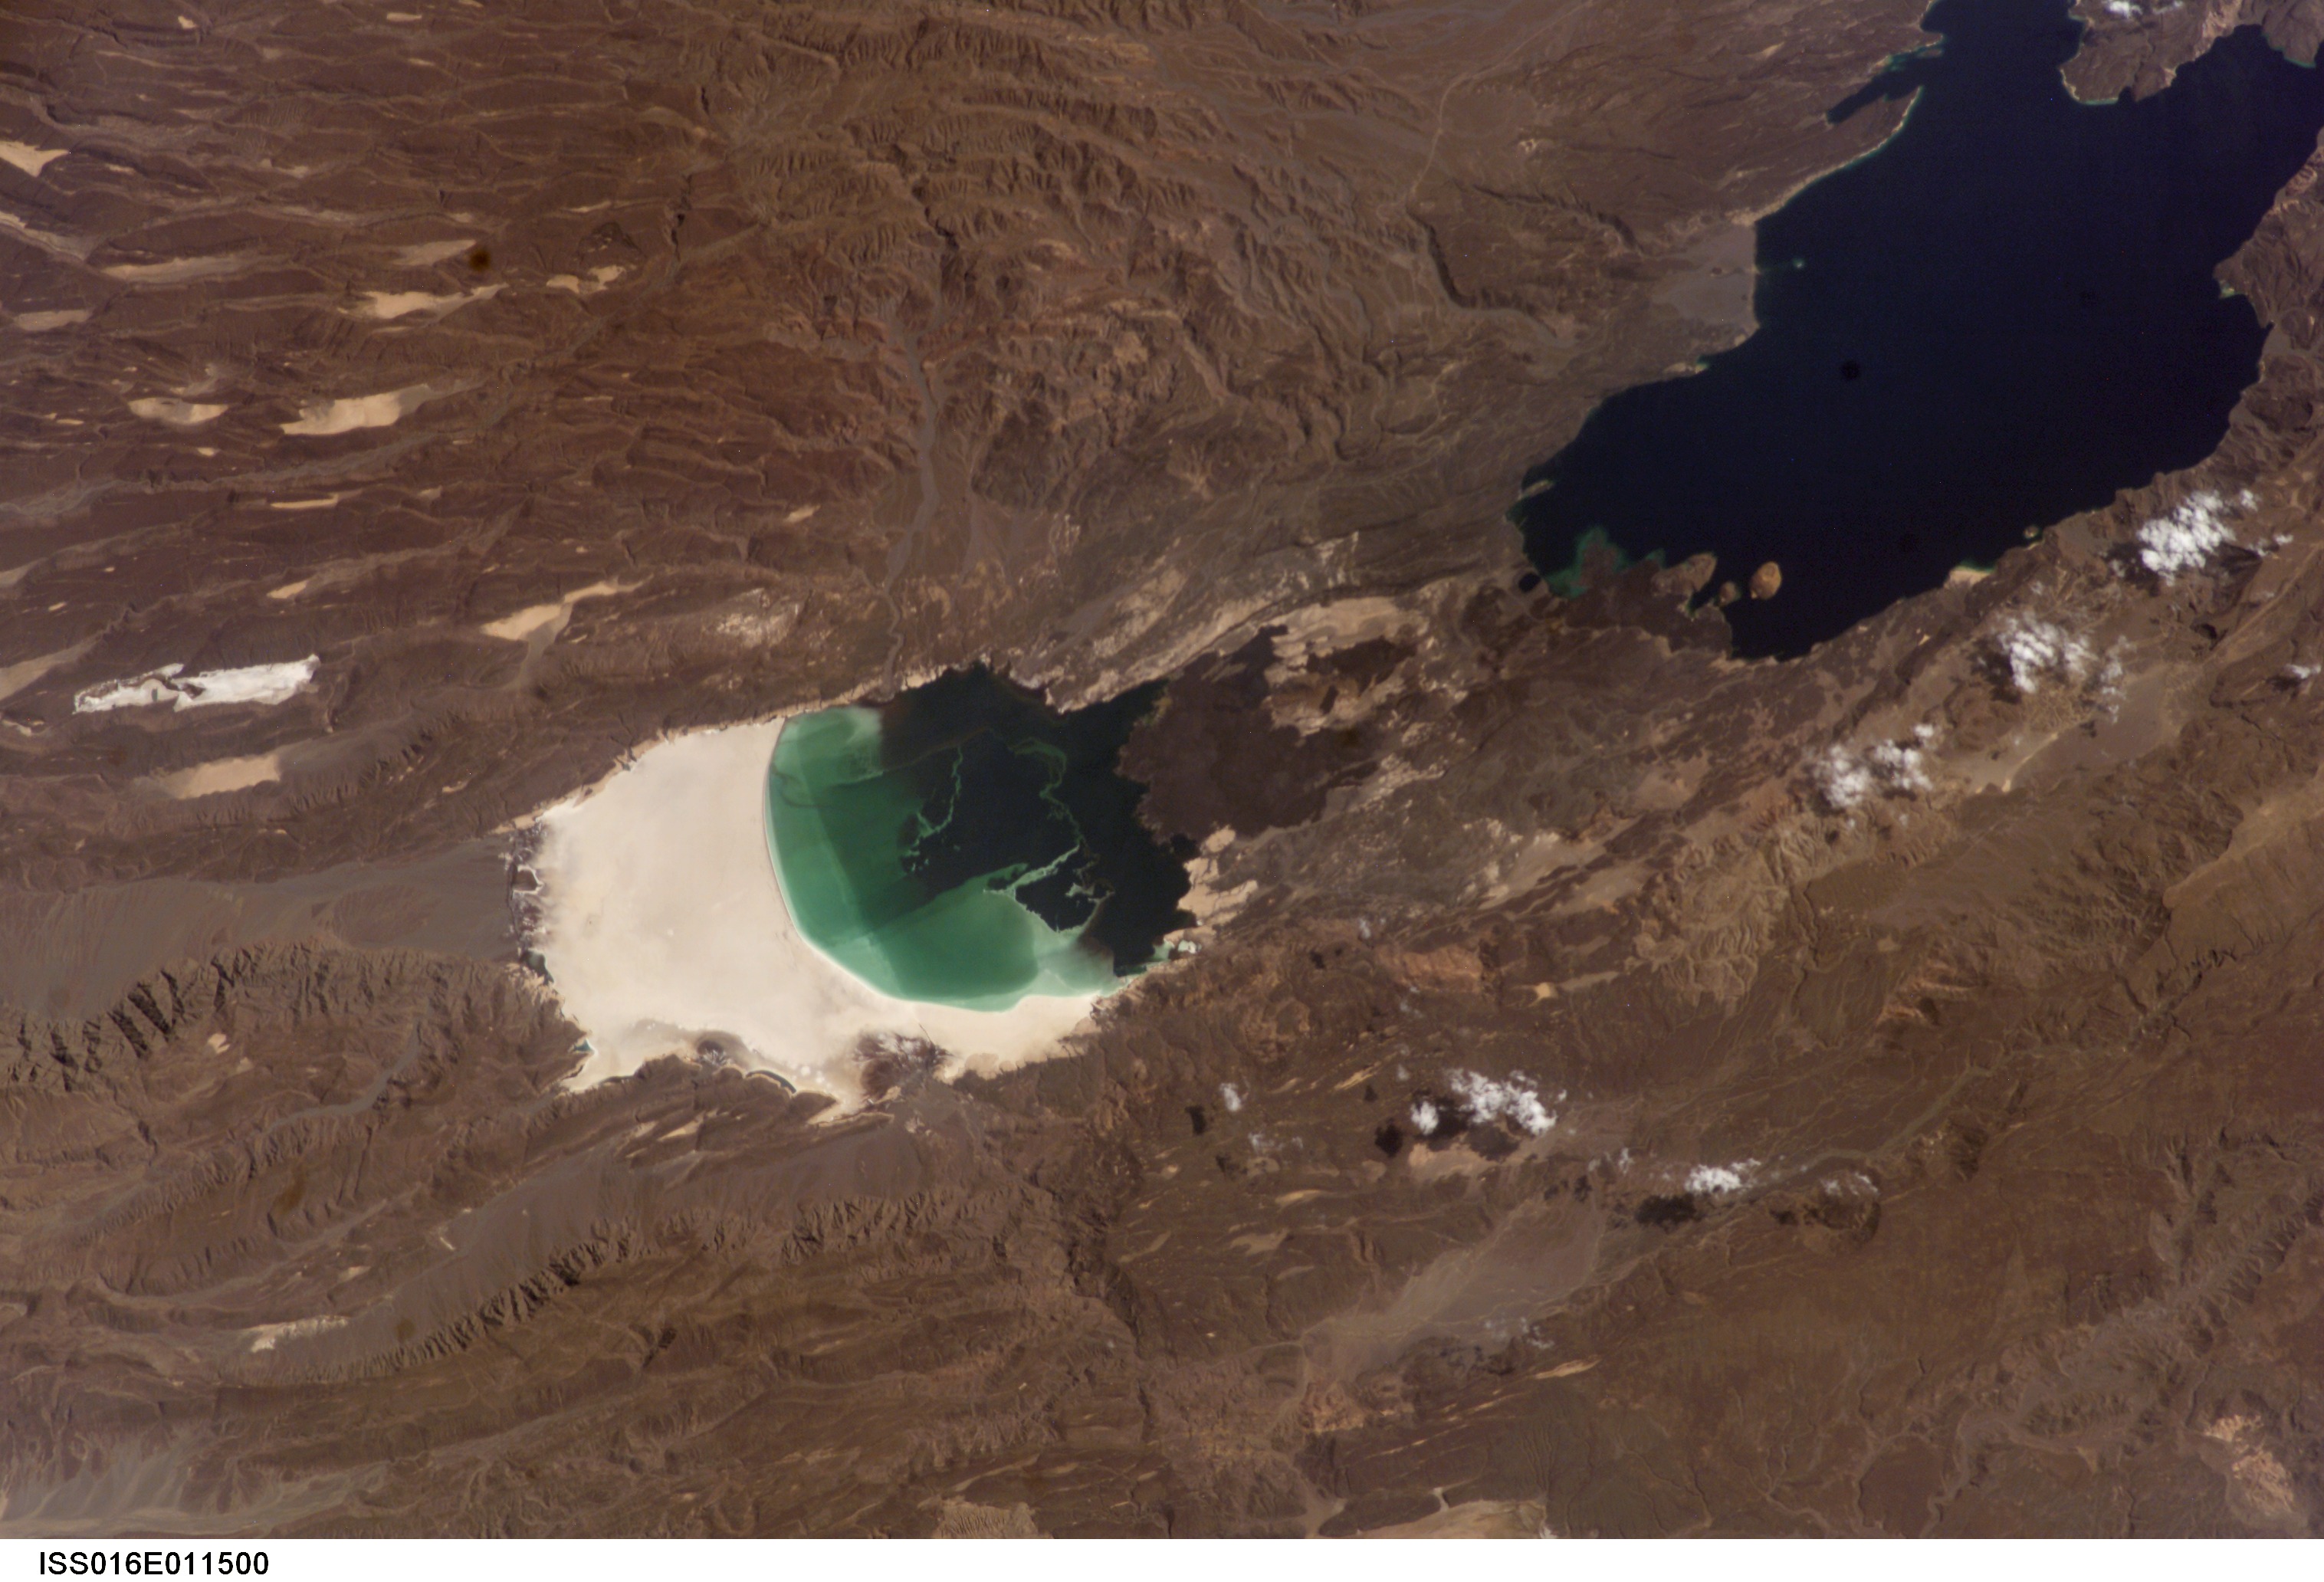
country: DJIBOUTI
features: L. ASSAL, SALT PAN, LAVA FIELD
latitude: 11.5
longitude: 42.5
